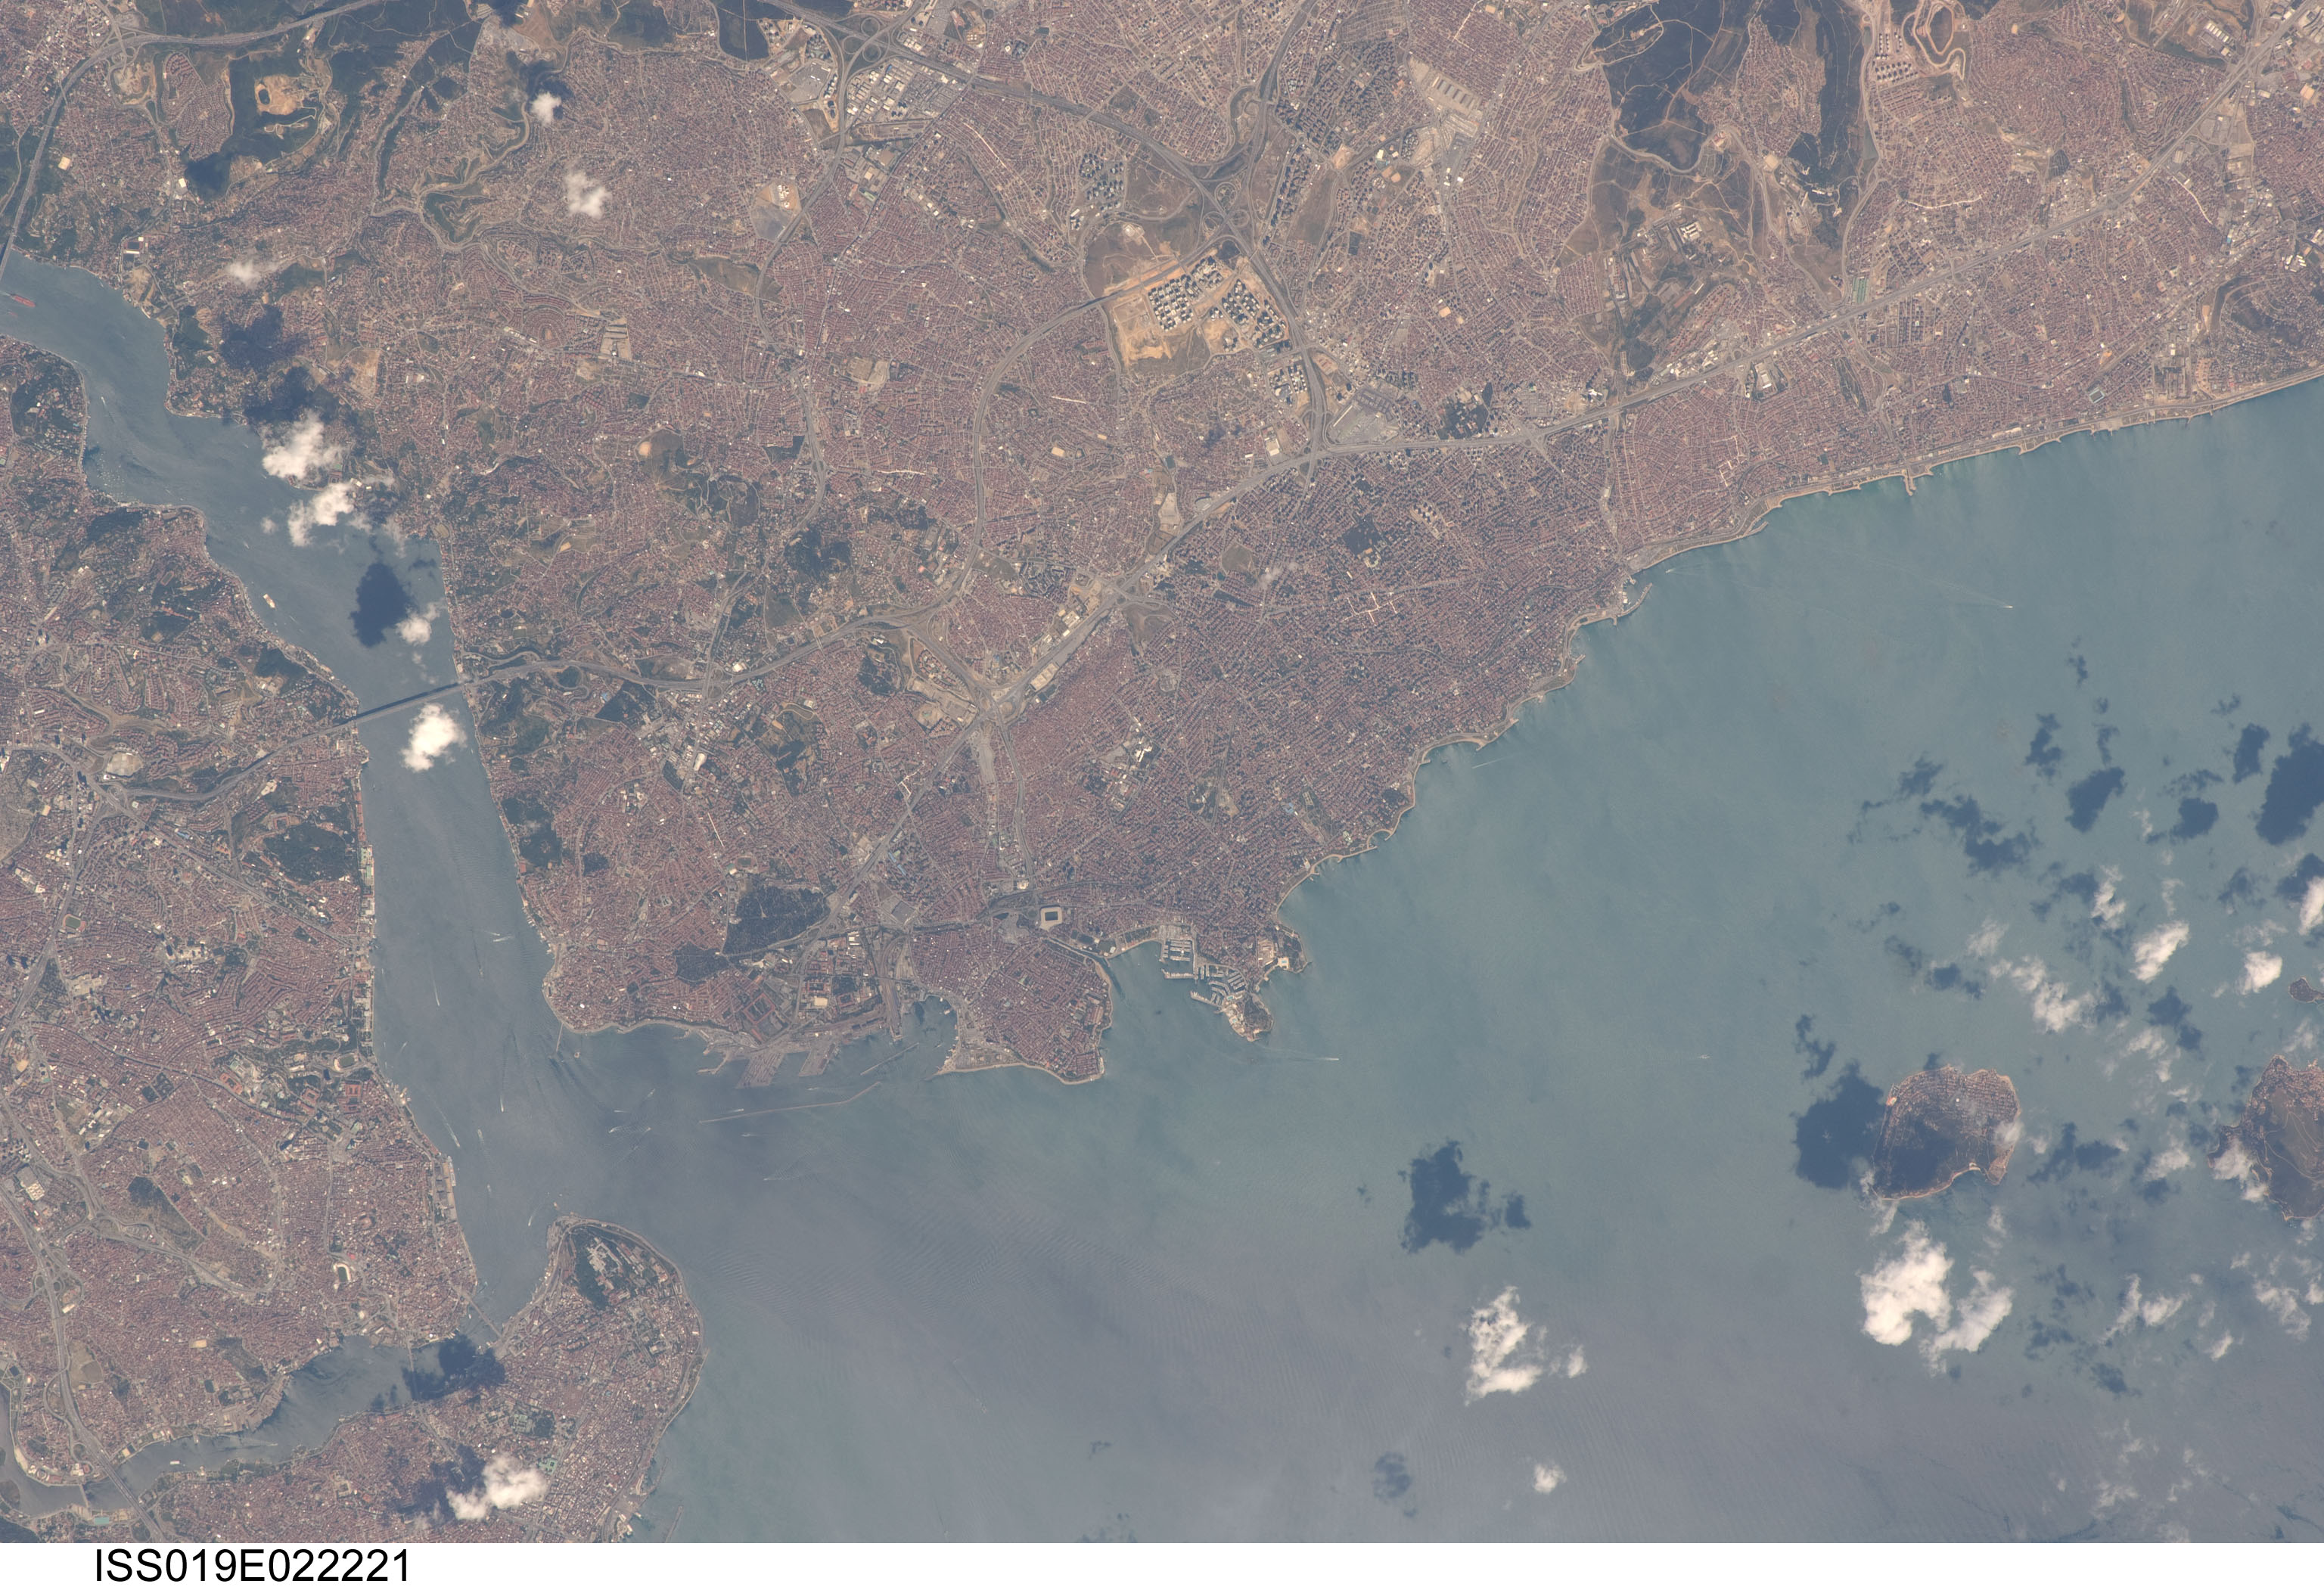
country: TURKEY
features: SE. ISTANBUL, S. OF MAMARA, BOSPORUS, GOLDEN HORN, DENSE URBAN AREA
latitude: 41.0
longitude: 29.1
